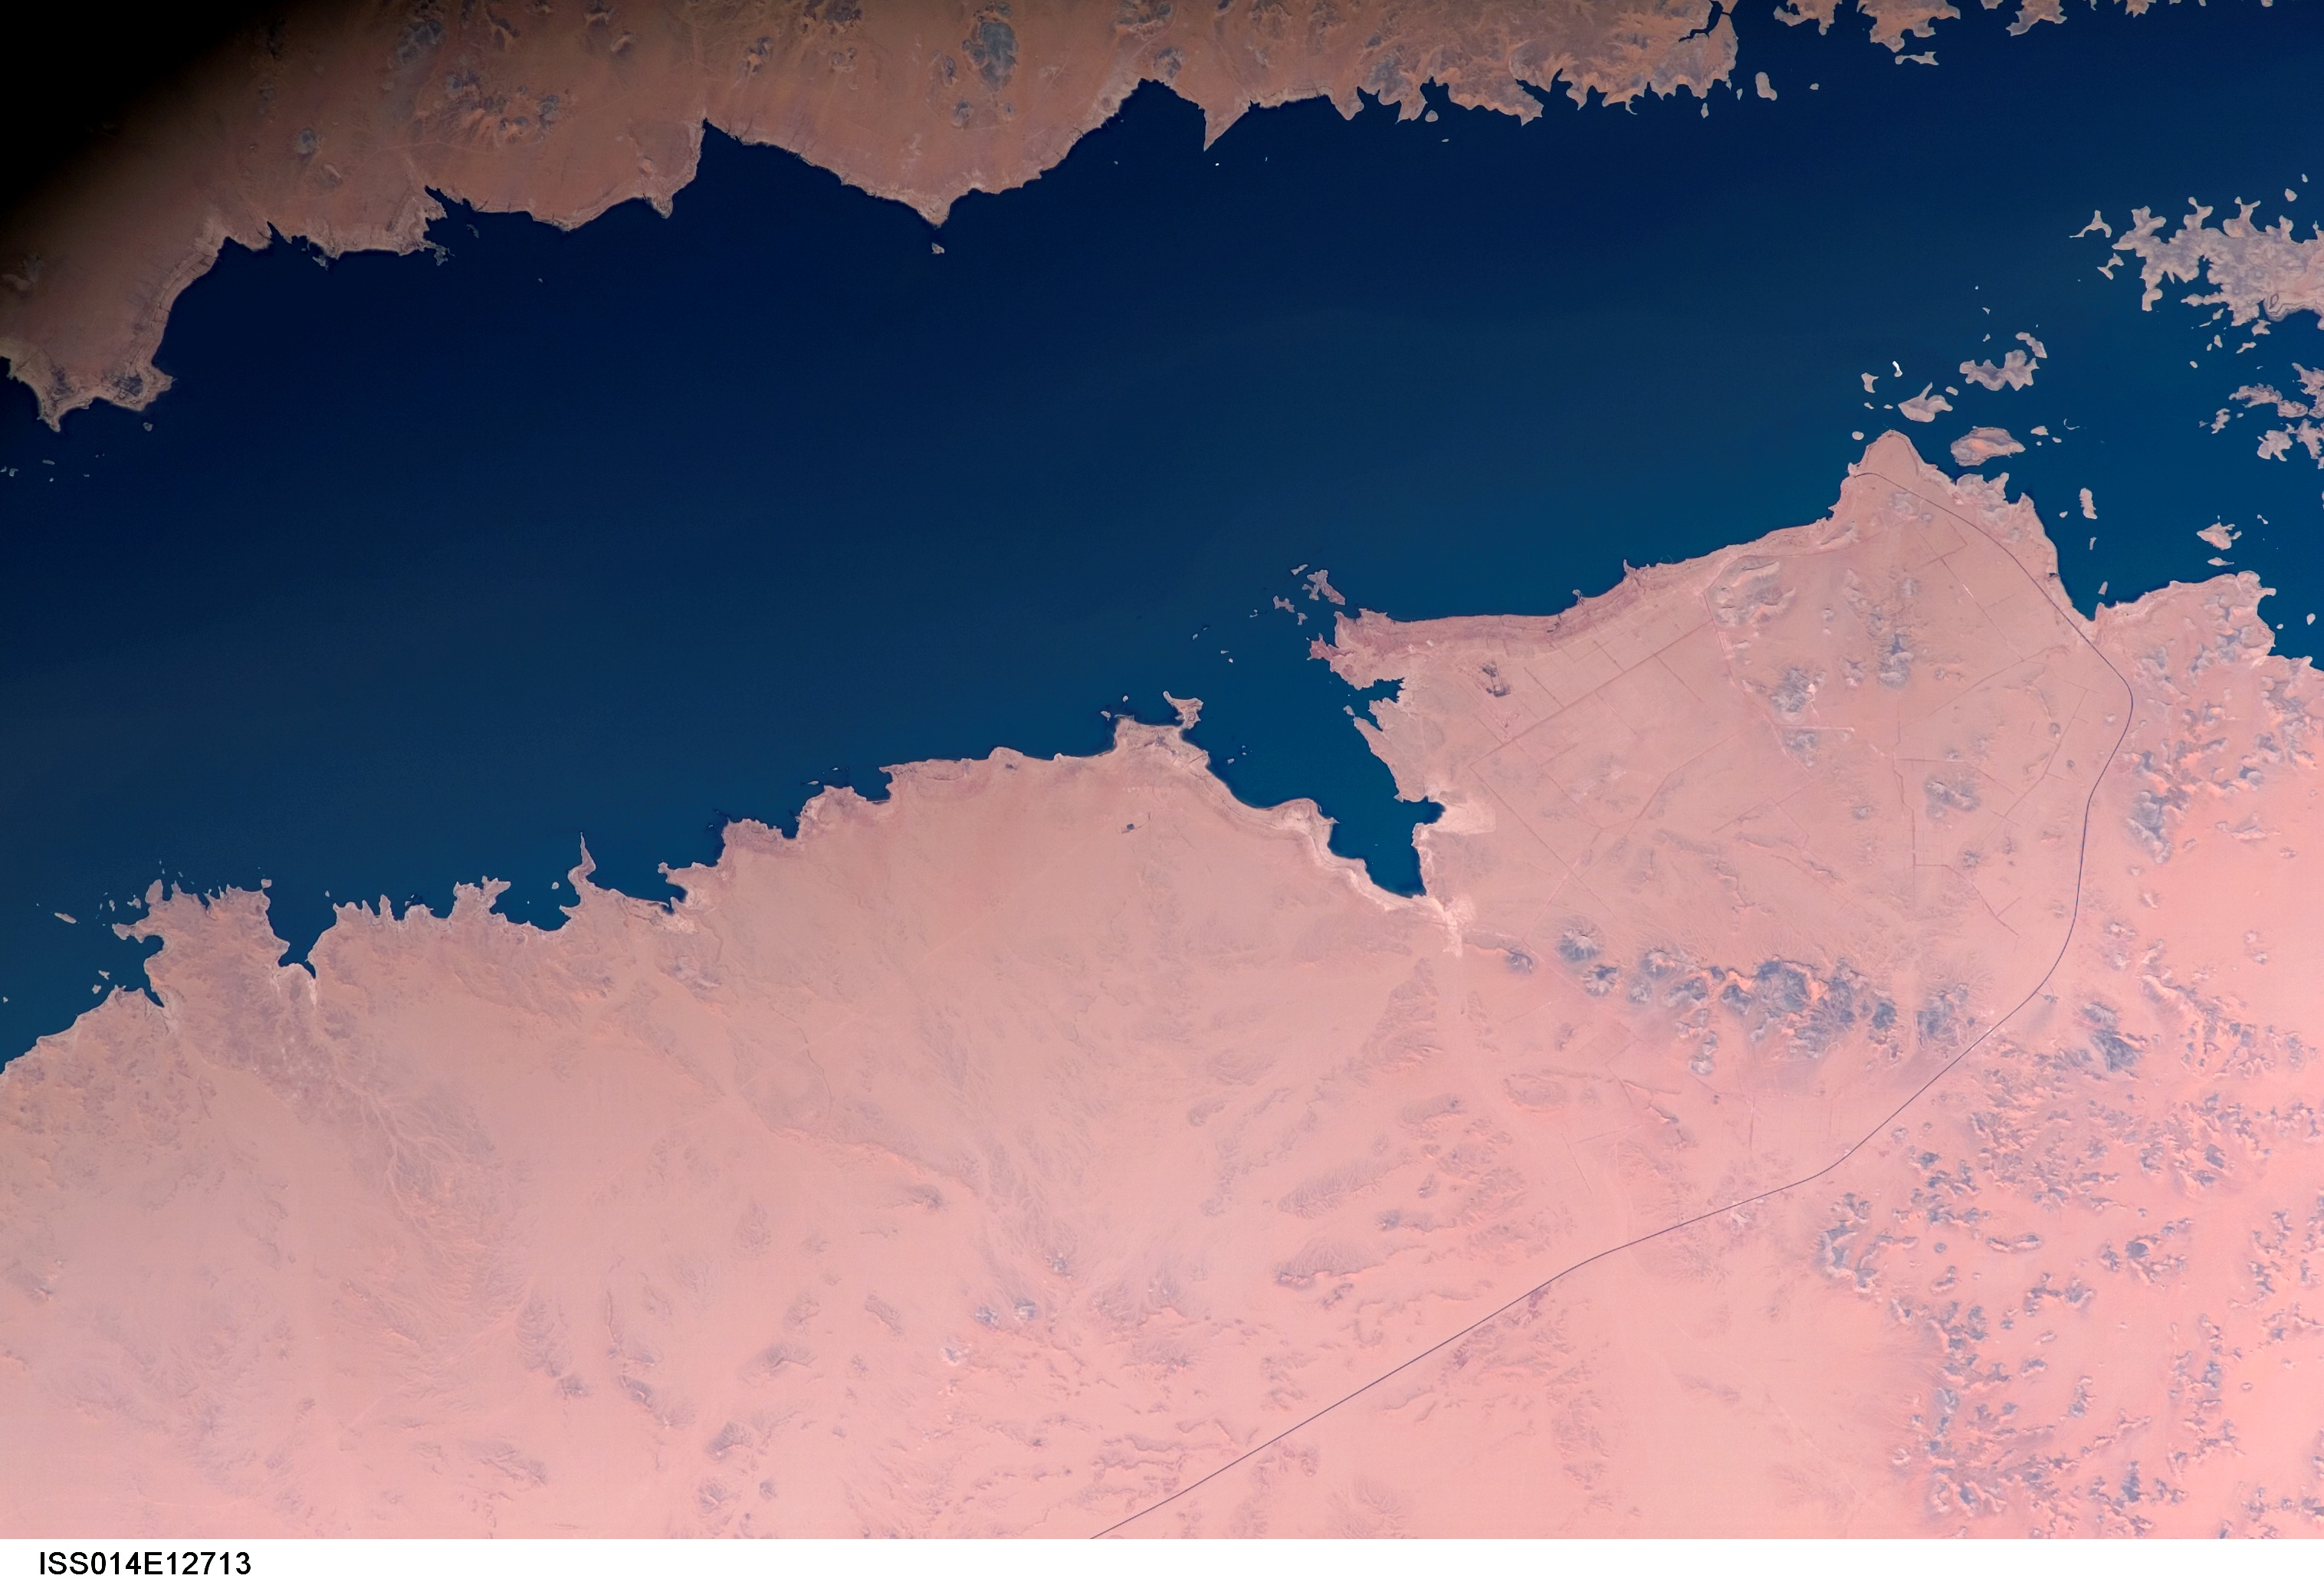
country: SUDAN
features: LAKE NASSER, ISLANDS, ROADS
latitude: 22.2
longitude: 31.5
